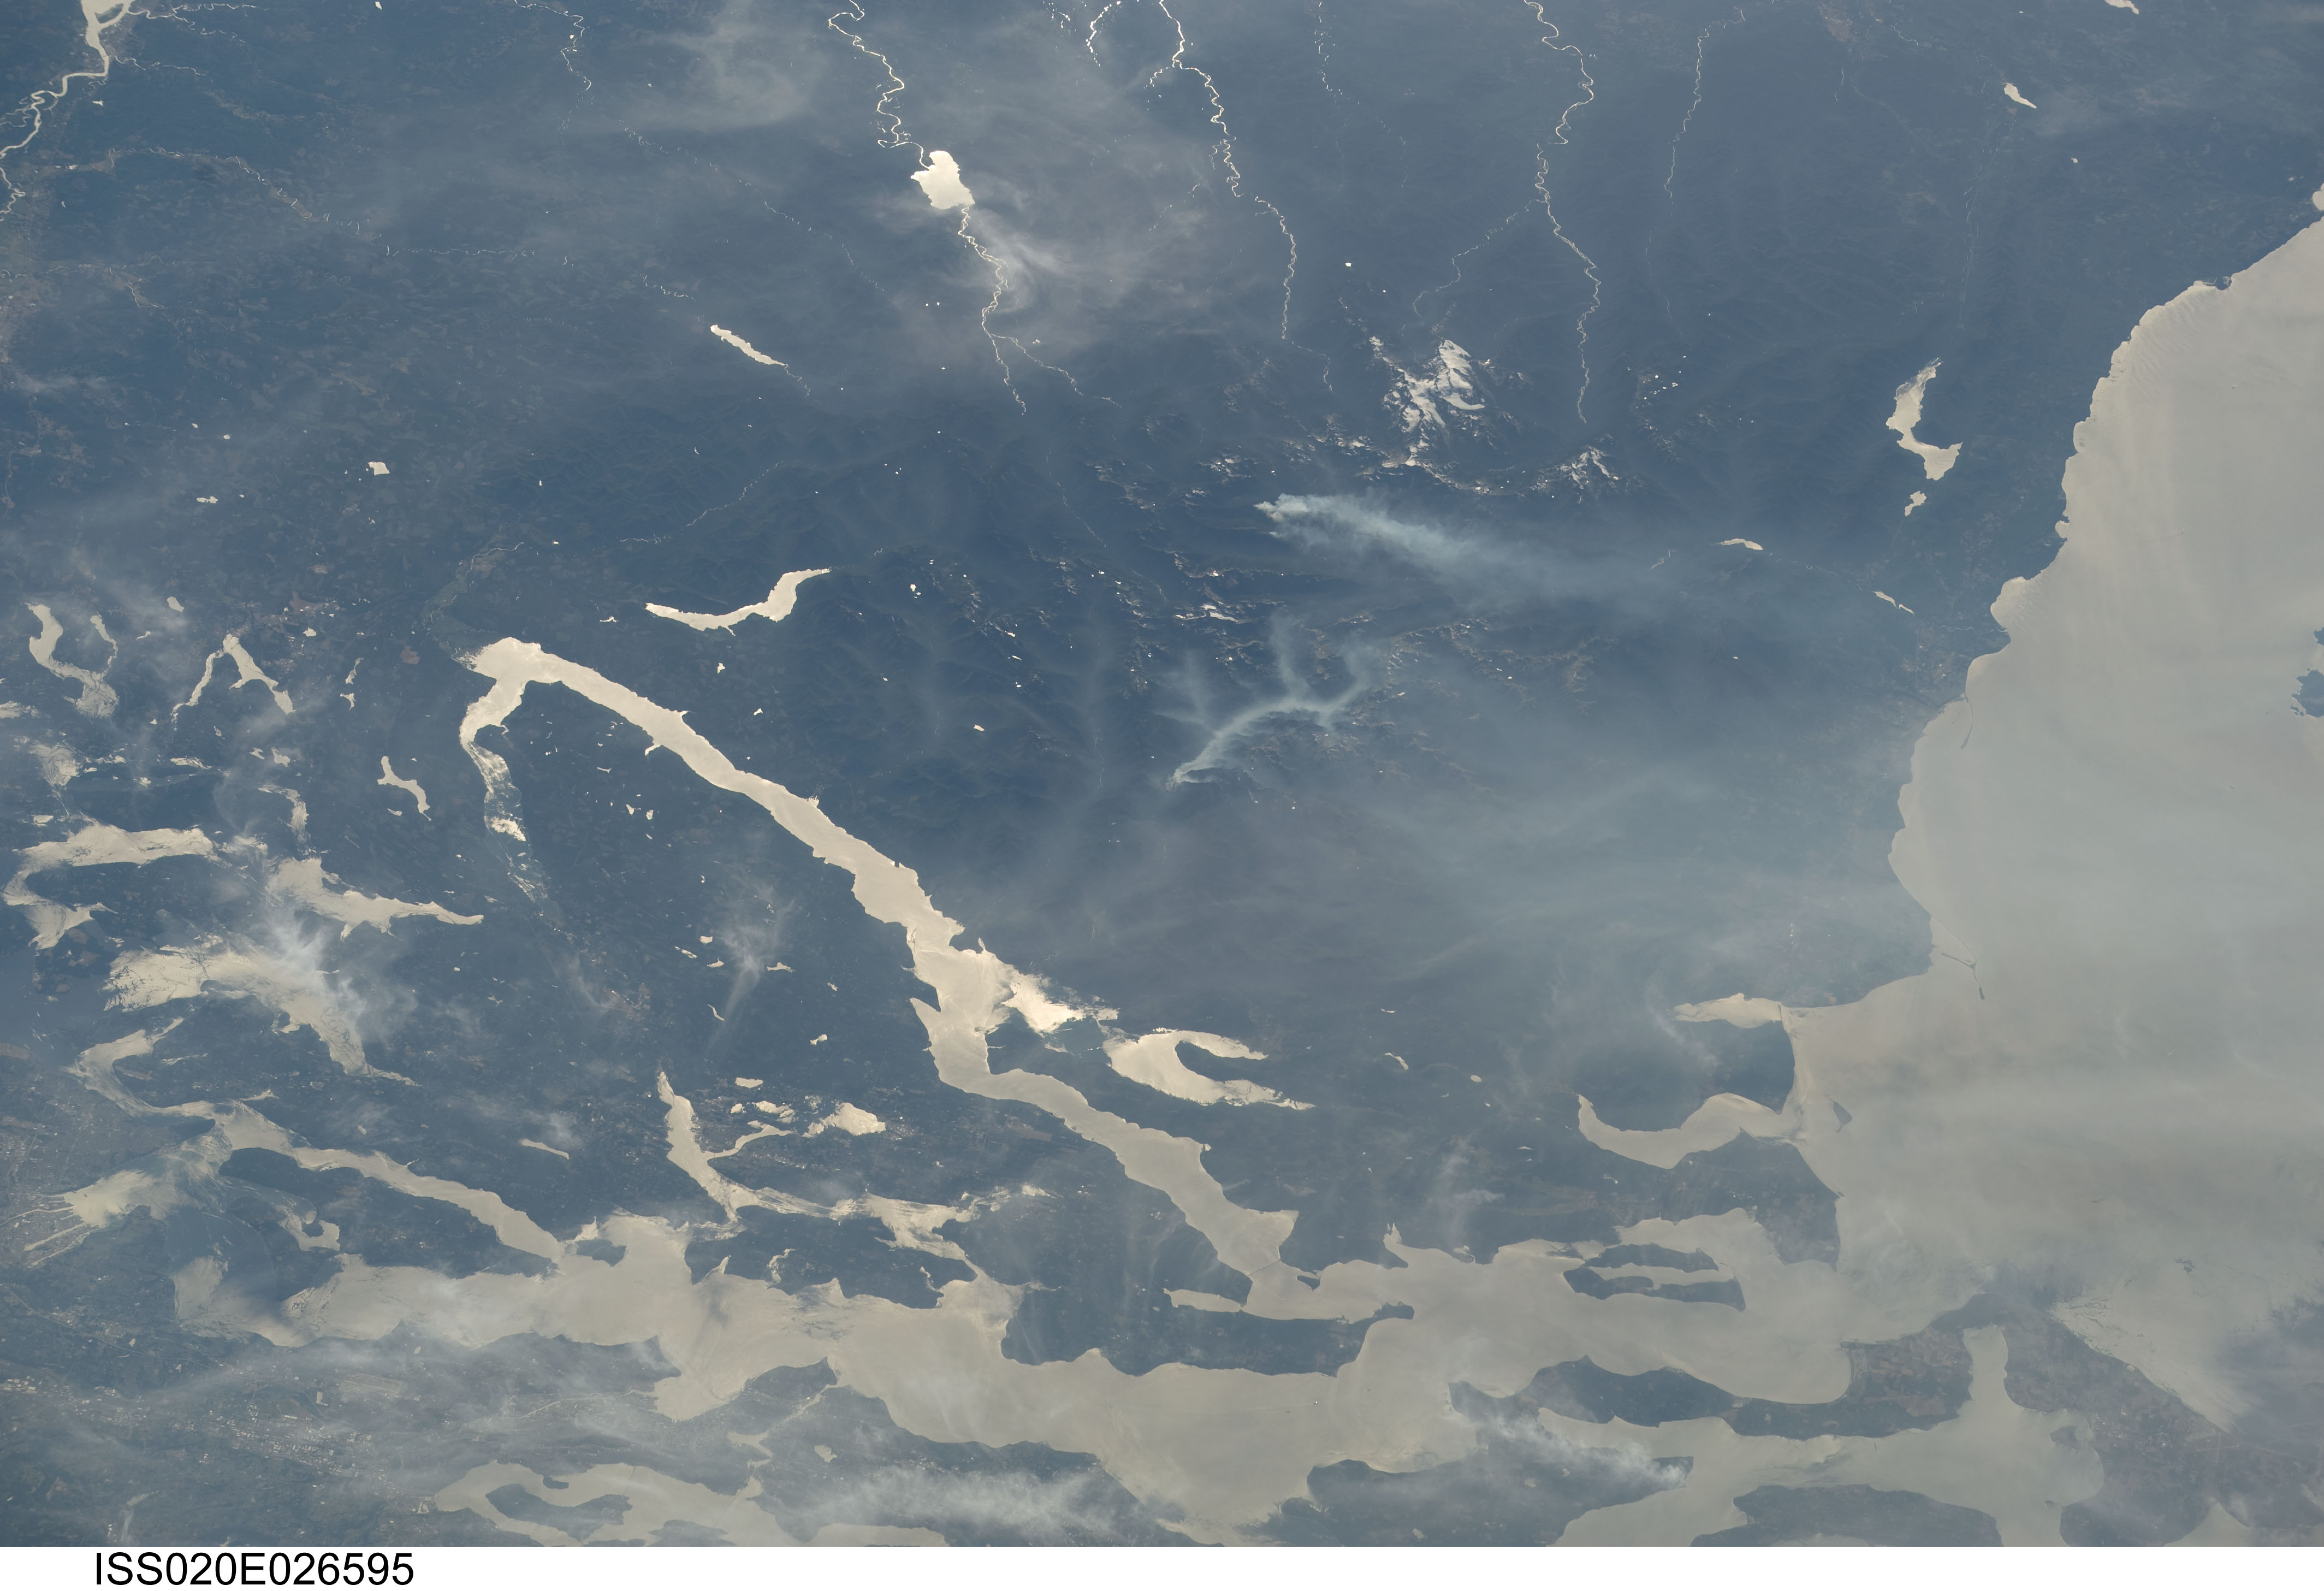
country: USA-WASHINGTON
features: OLYMPIC PEN., PUGET SOUND, GLINT
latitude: 47.7
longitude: -123.0
